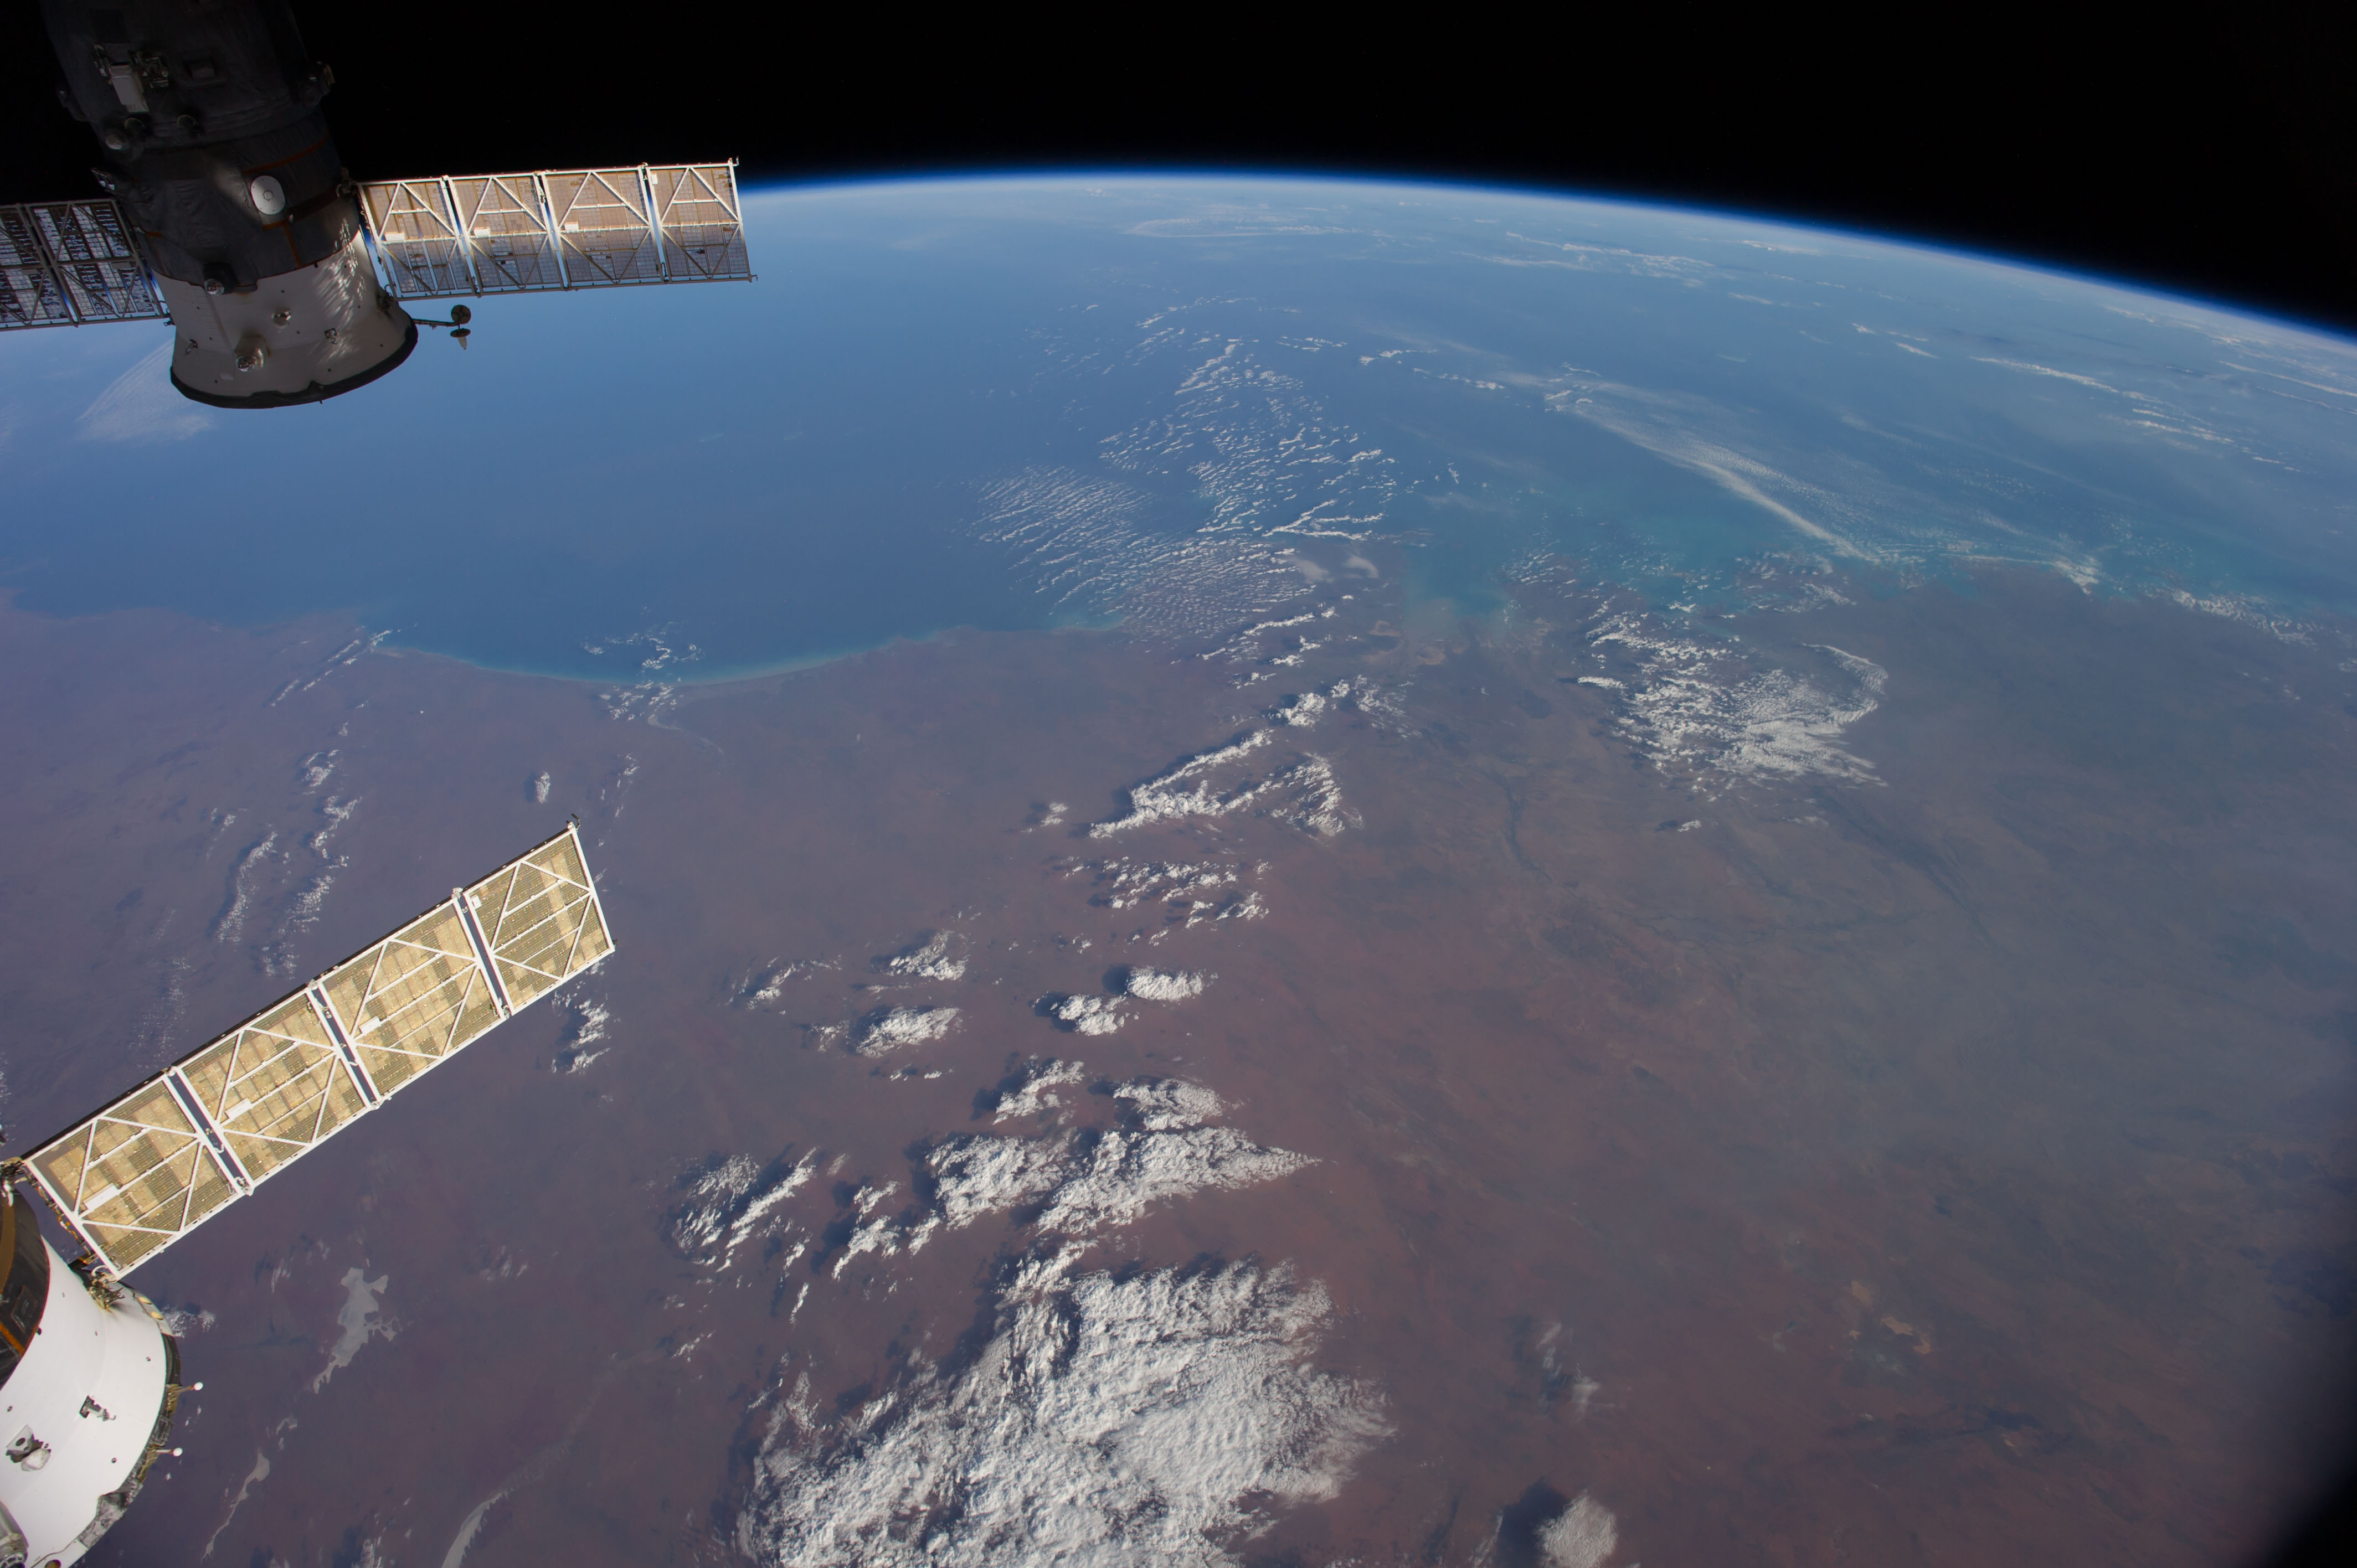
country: AUSTRALIA-WA
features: INDIAN O., KING SOUND, FITZROY R., GASCOYNE R., ATMOSPHERIC LIMB
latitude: -18.5
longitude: 123.0
